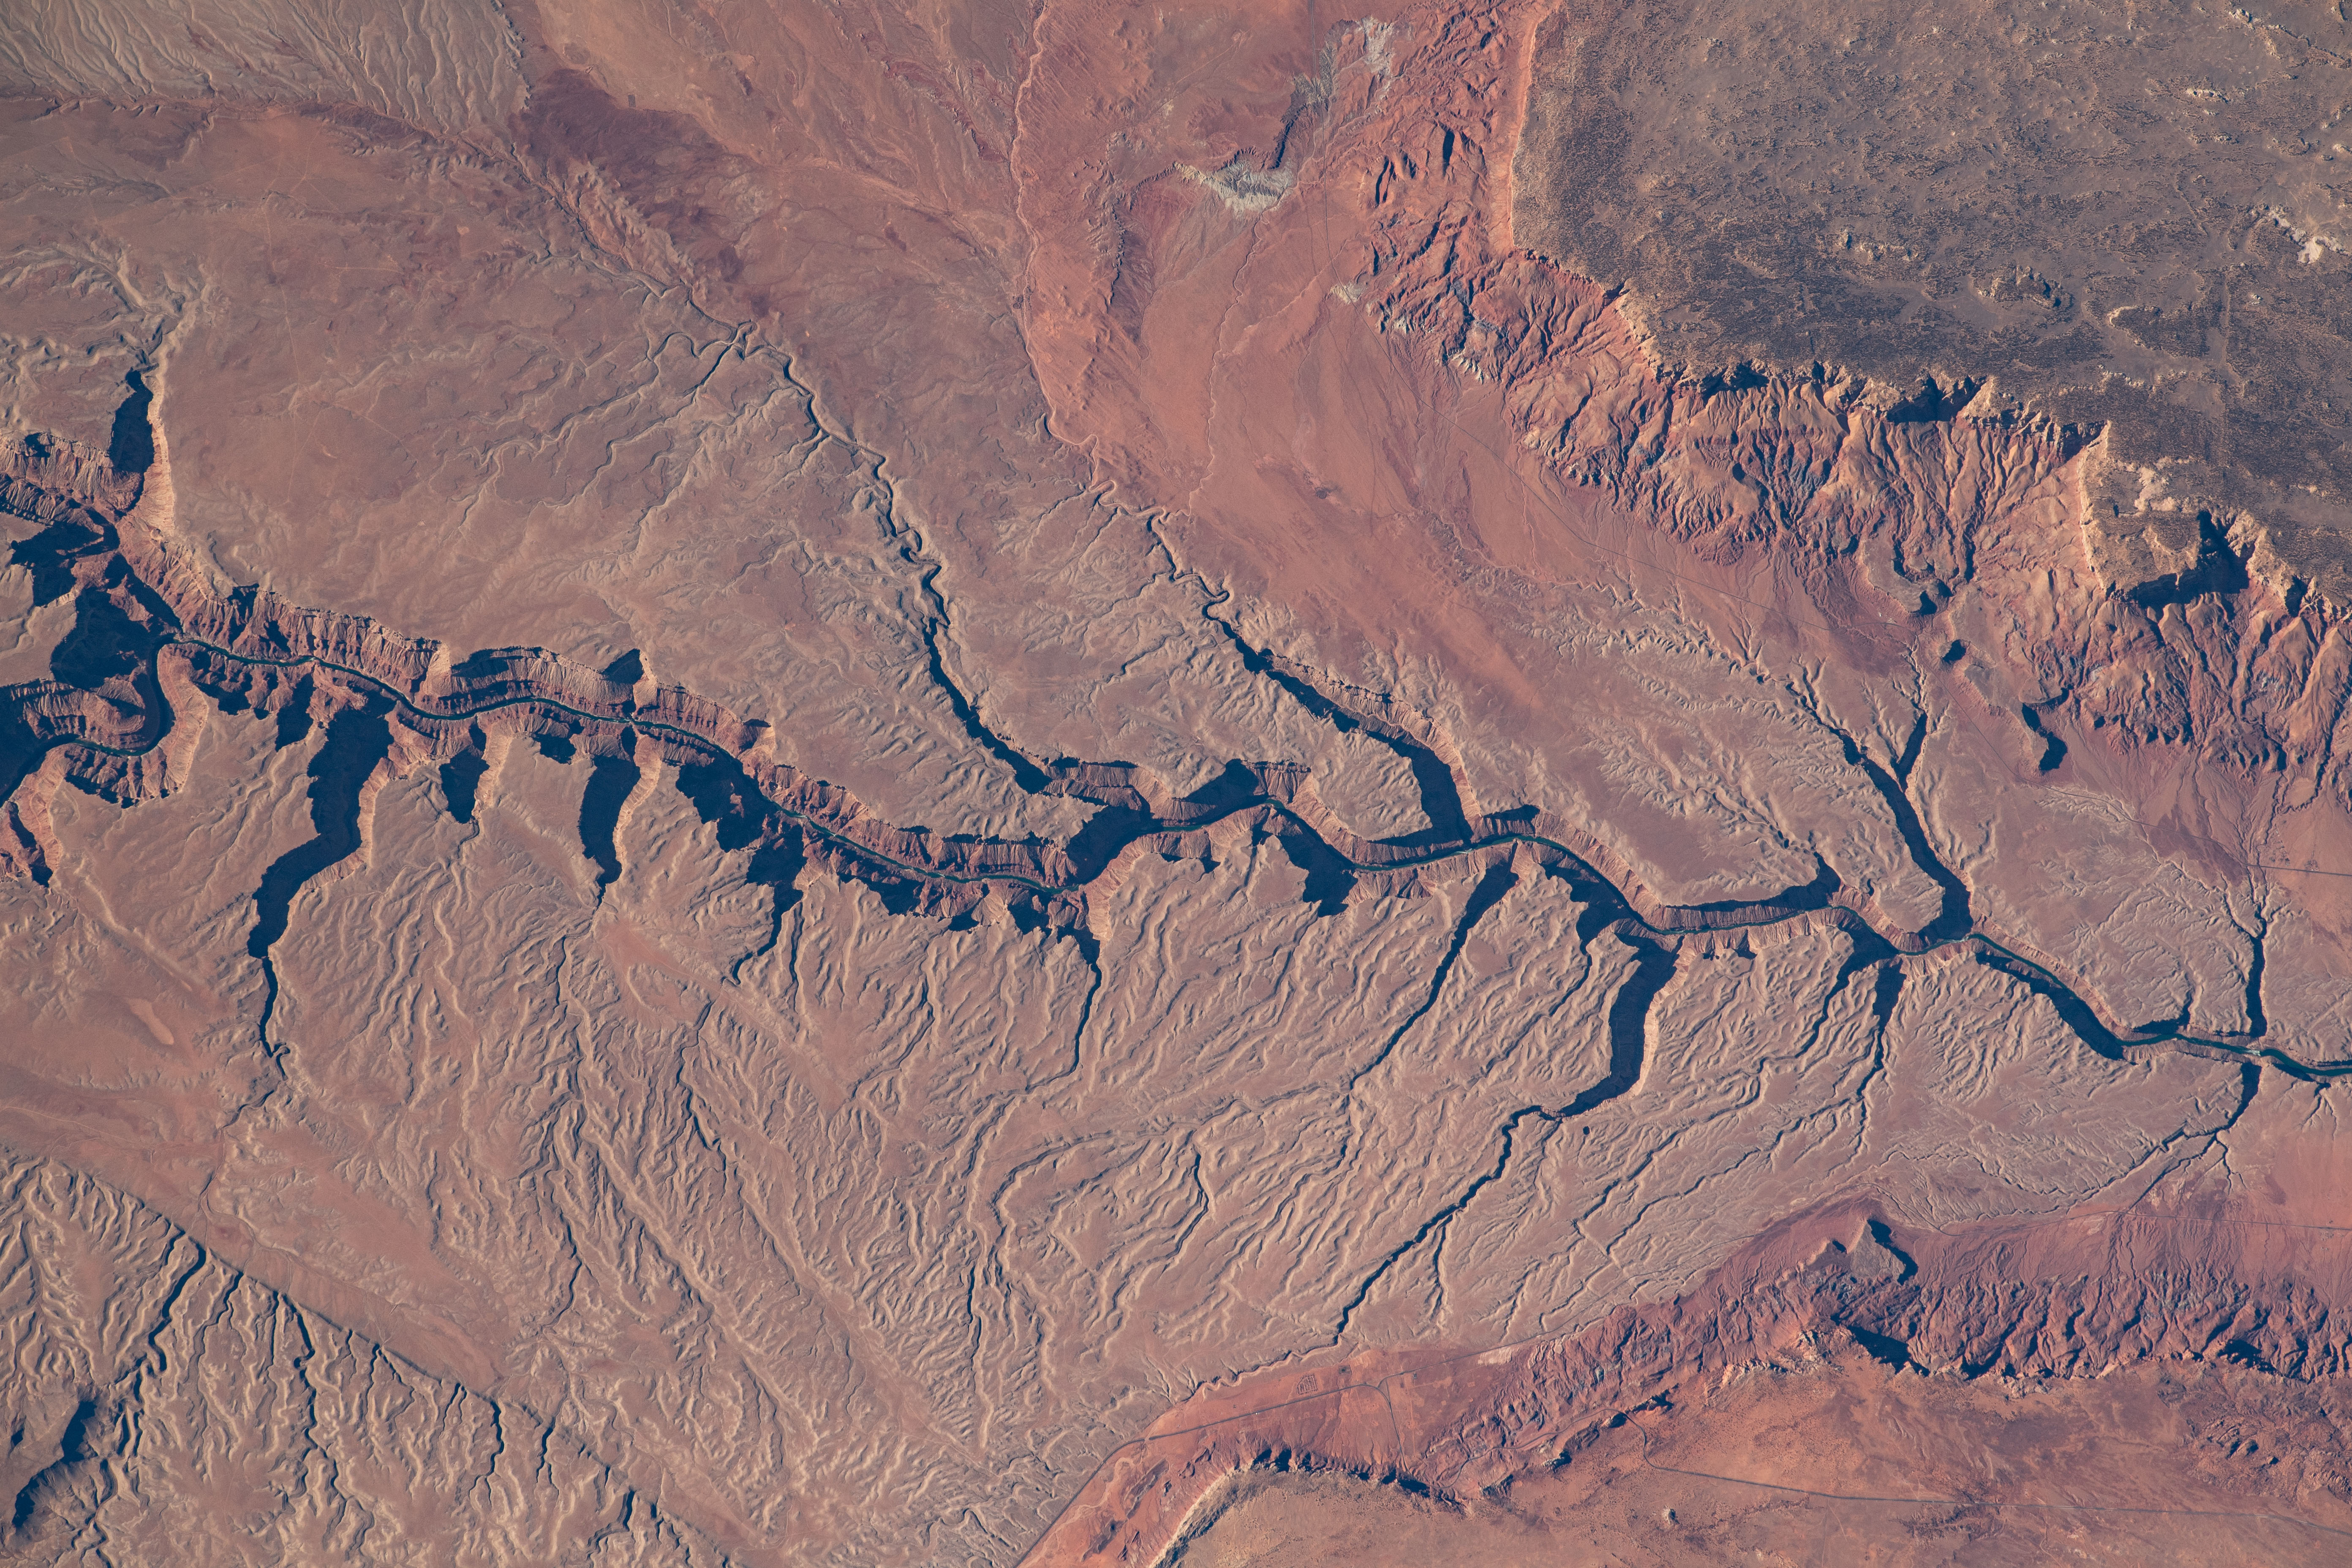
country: USA-ARIZONA
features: COLORADO RIVER
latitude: 36.7
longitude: -111.7
